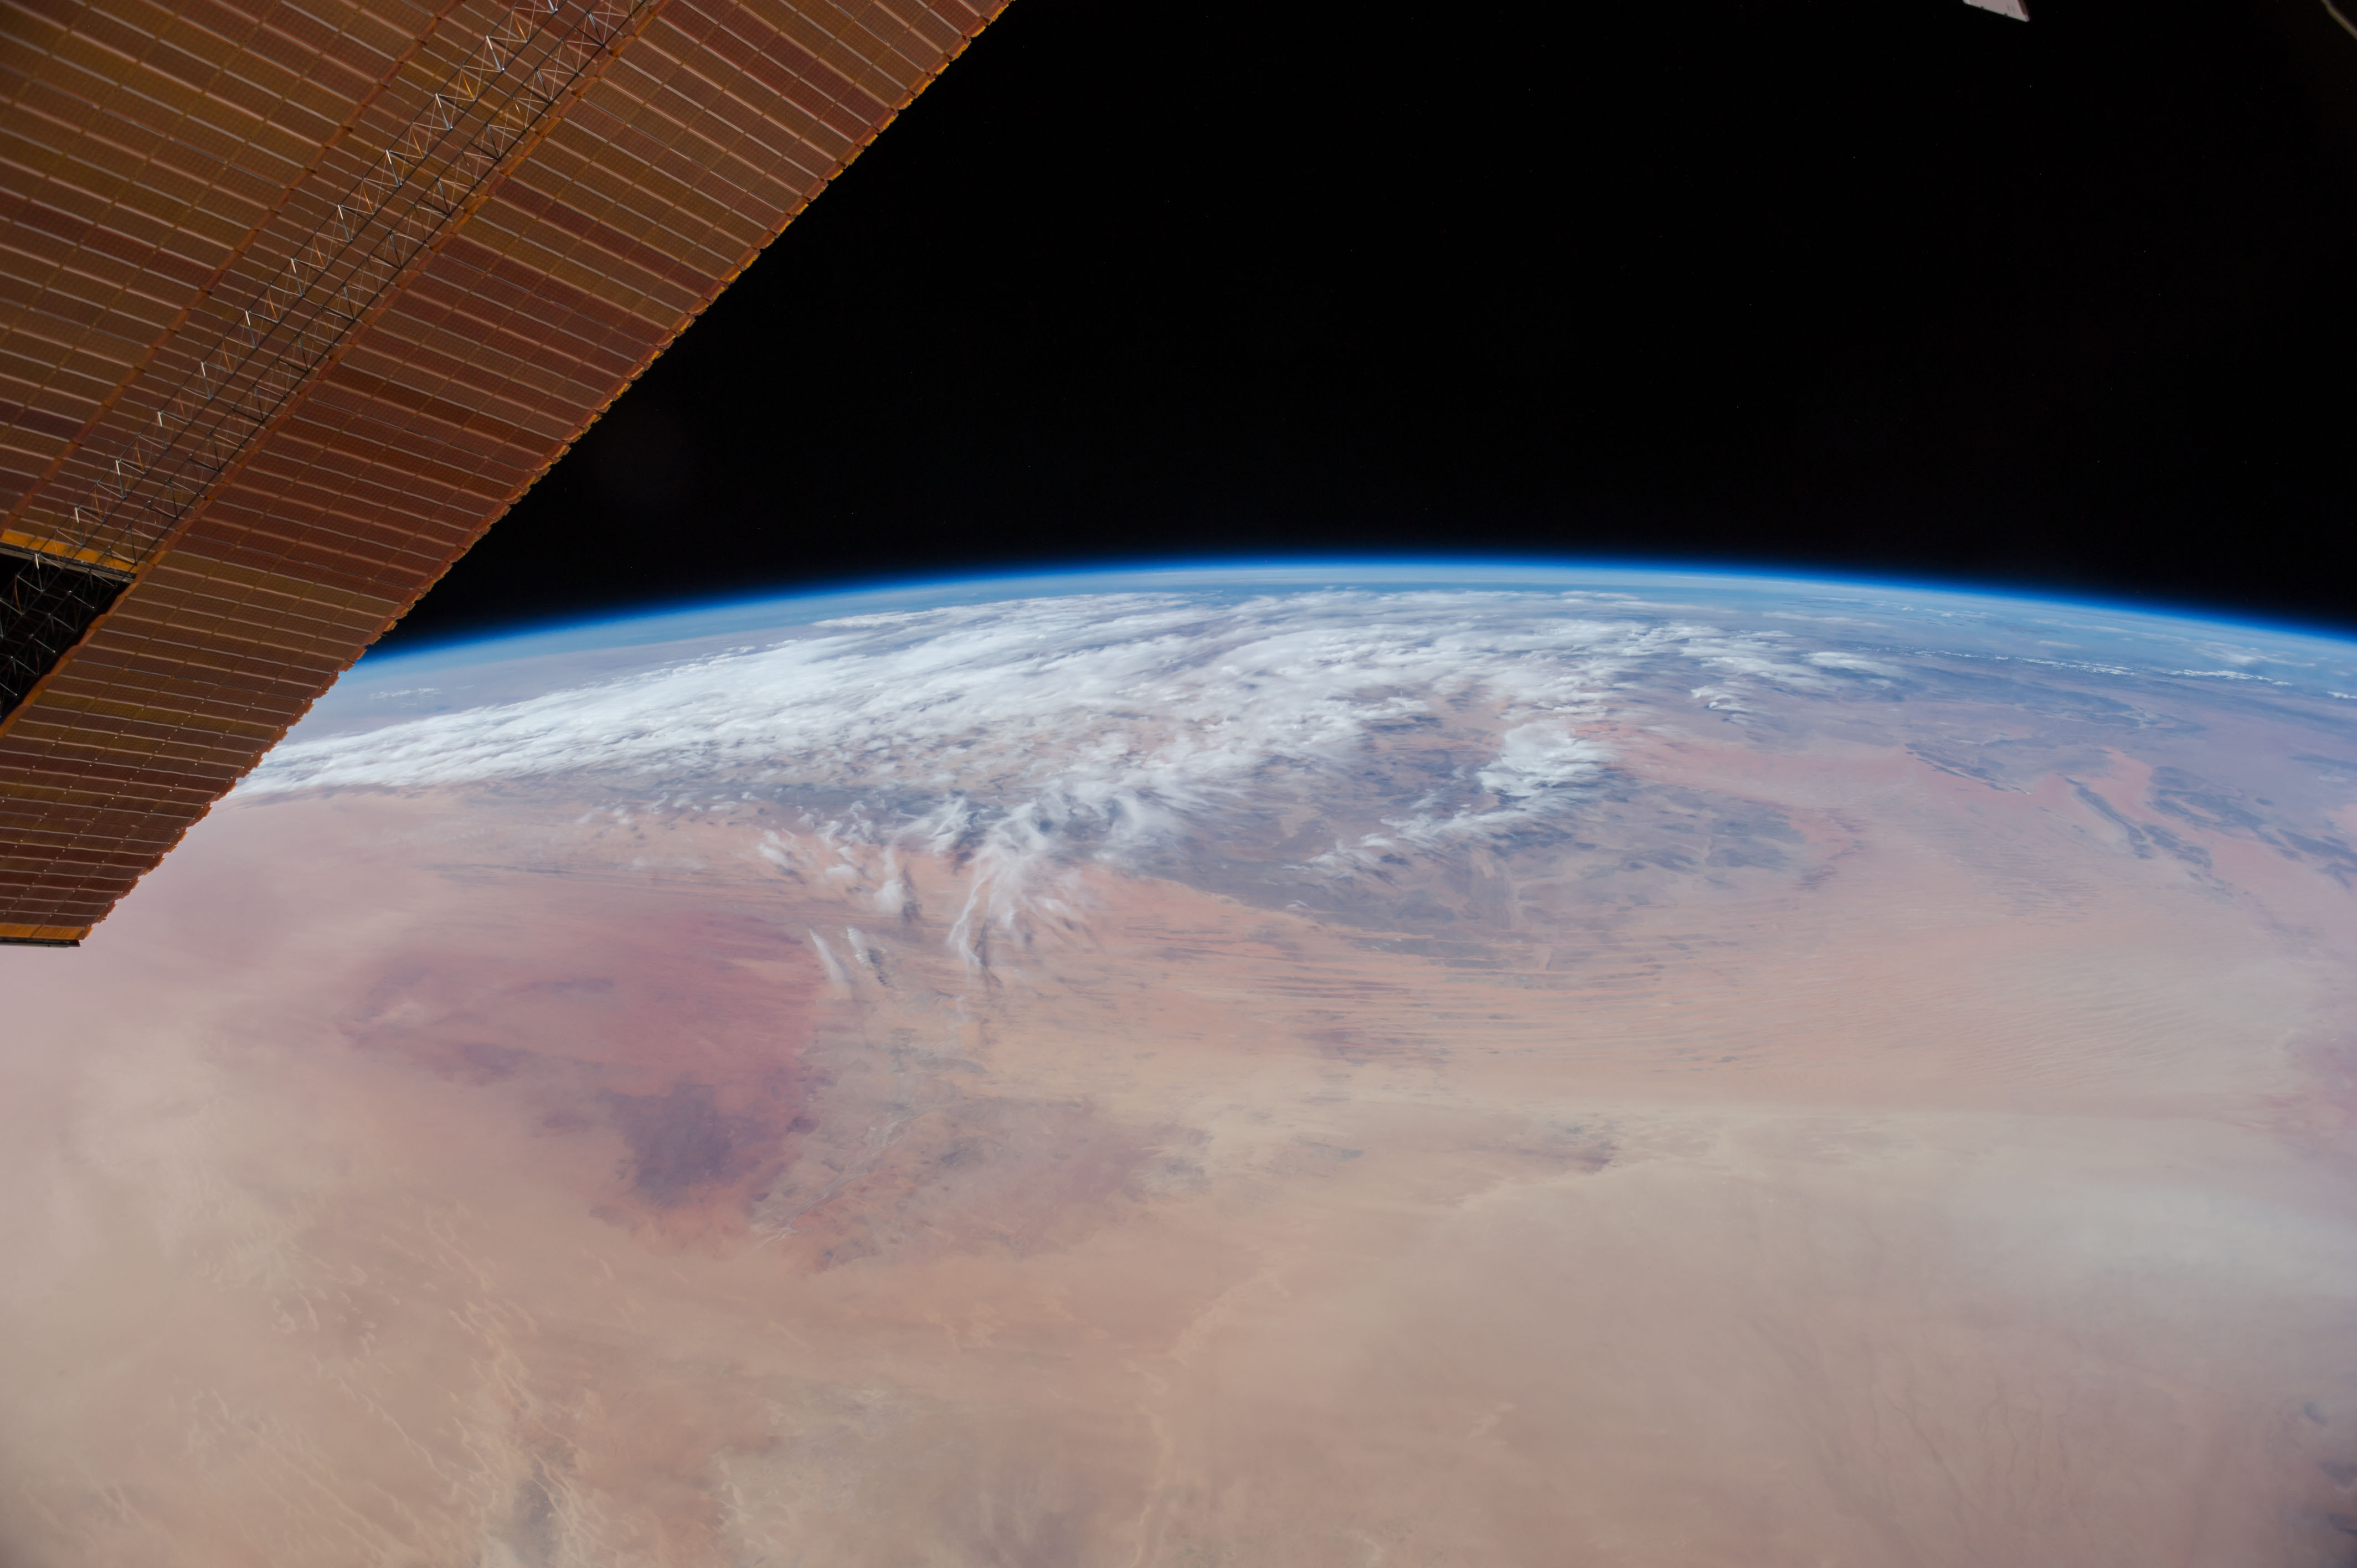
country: MALI
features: EL DJOUF DES., ERG CHECH DES., ATMOSPHERIC LIMB
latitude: 23.5
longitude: -3.5
